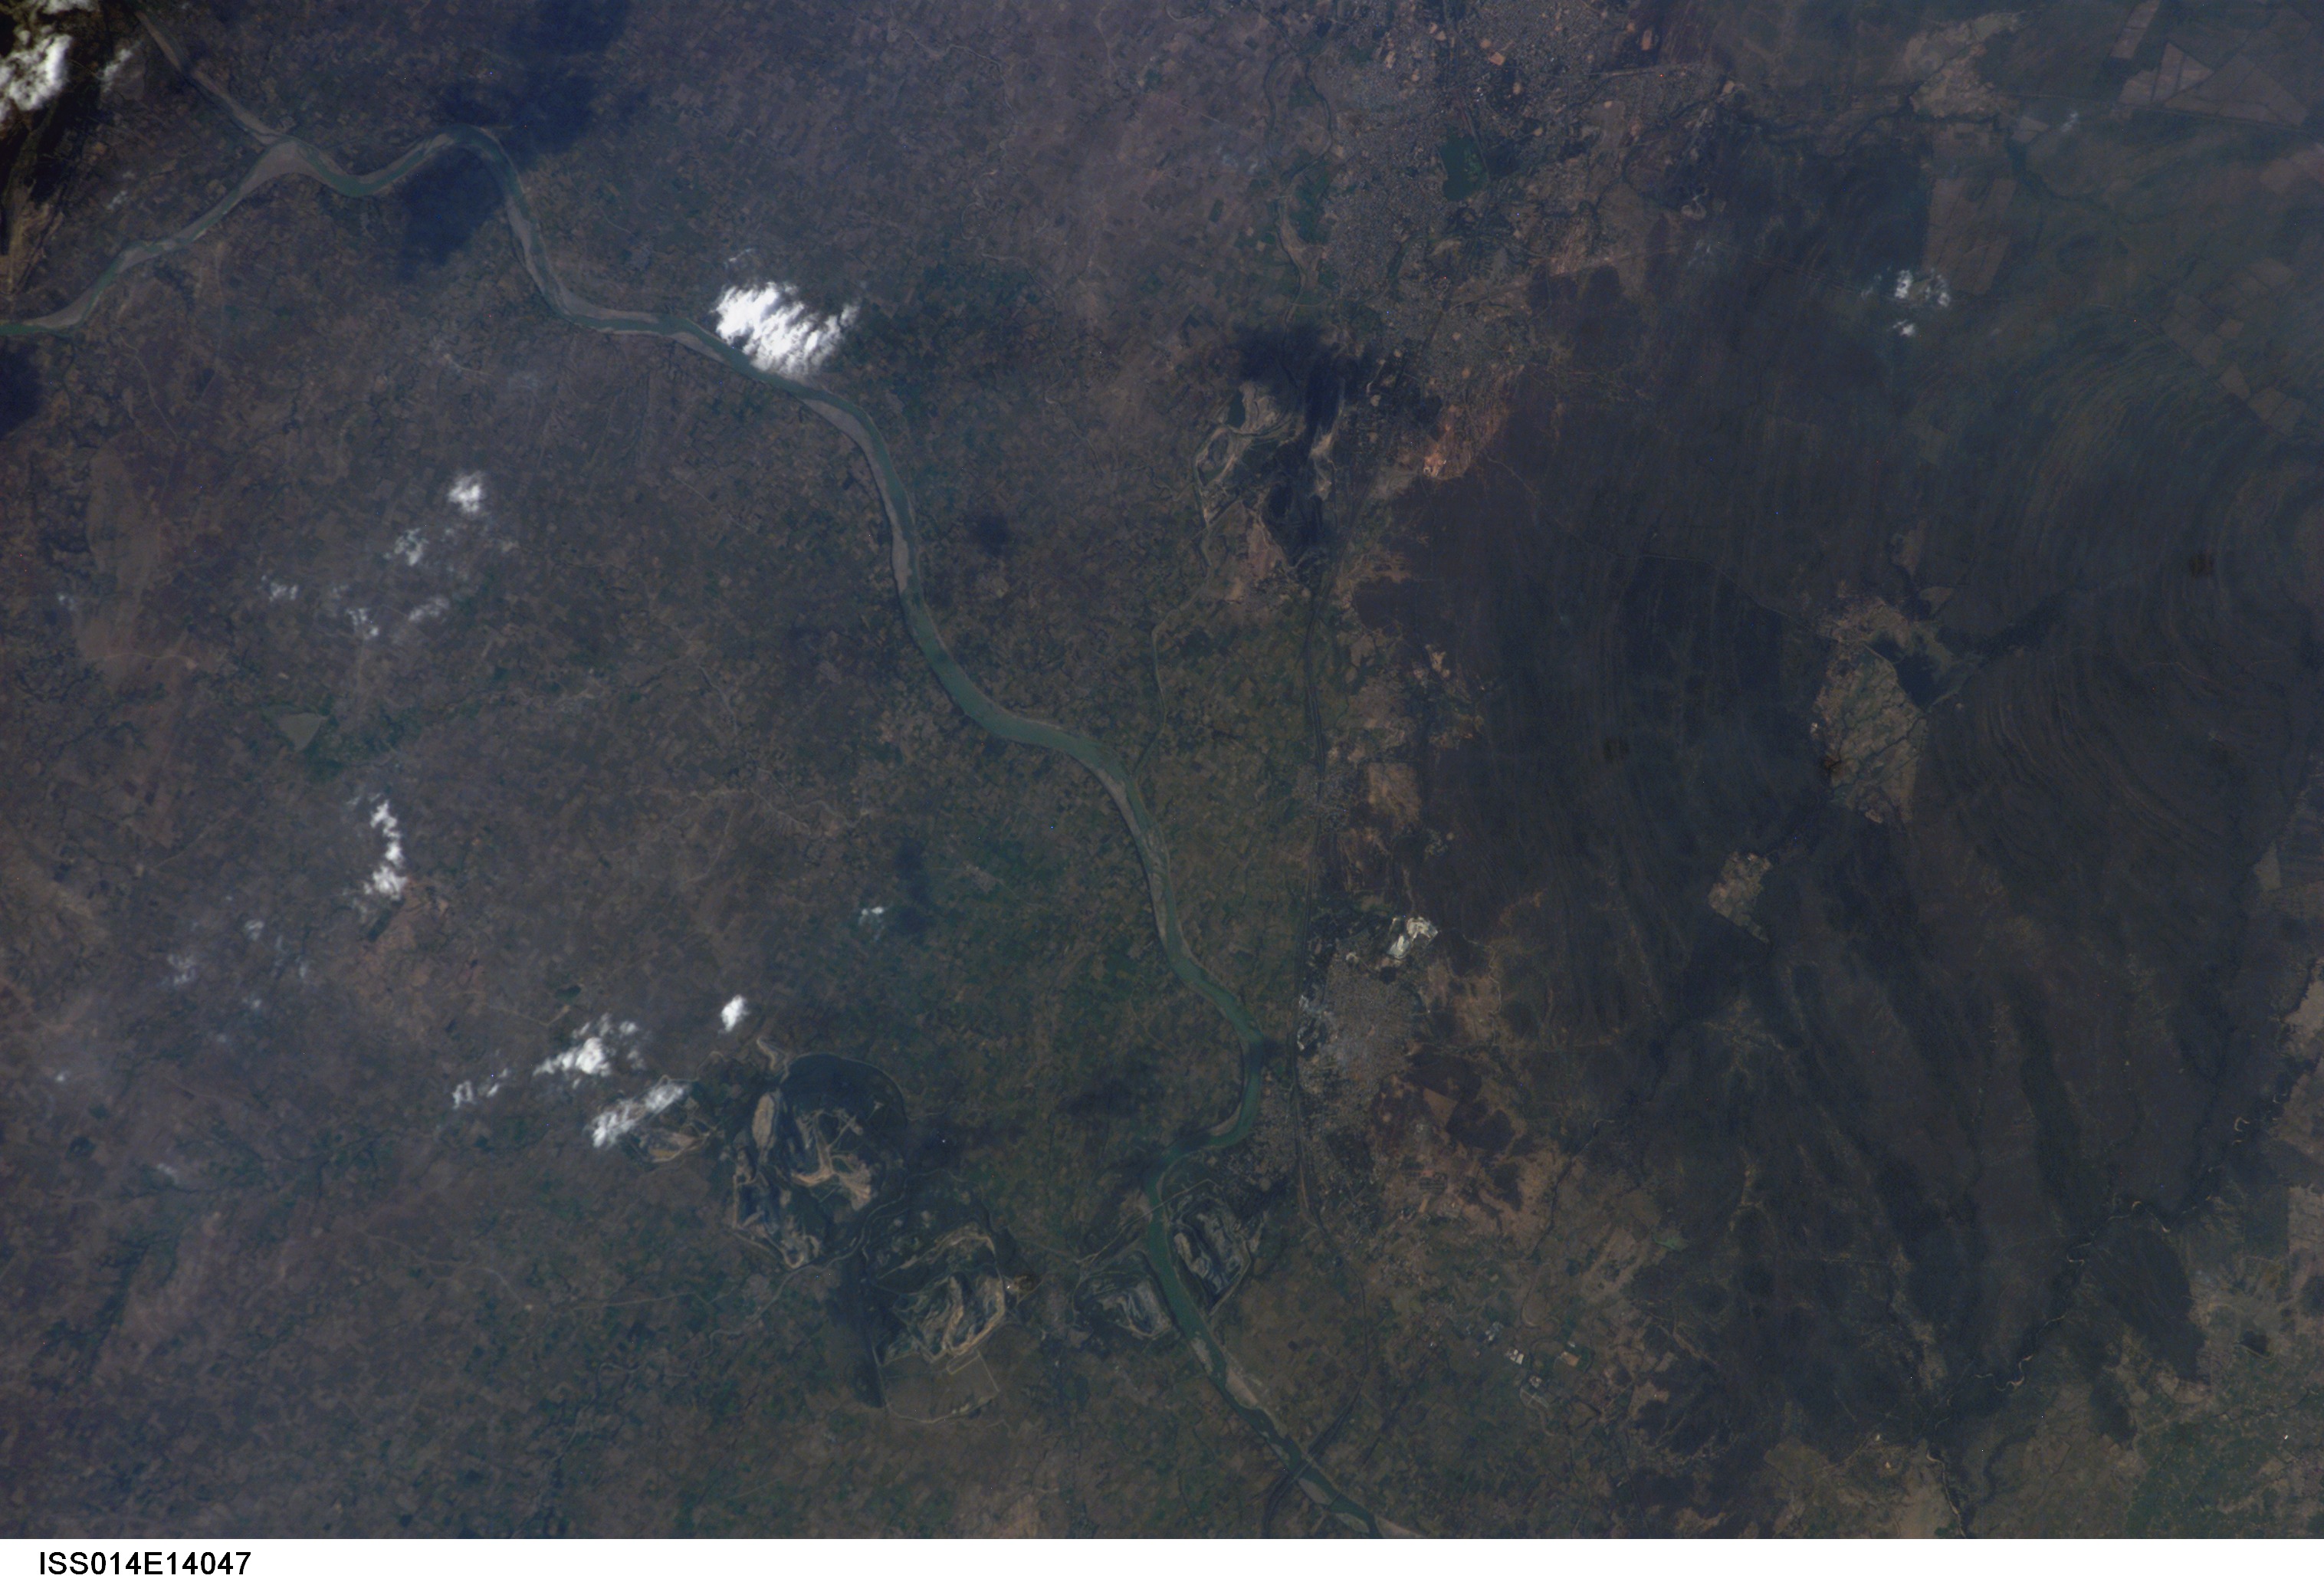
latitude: 19.9
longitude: 79.3
